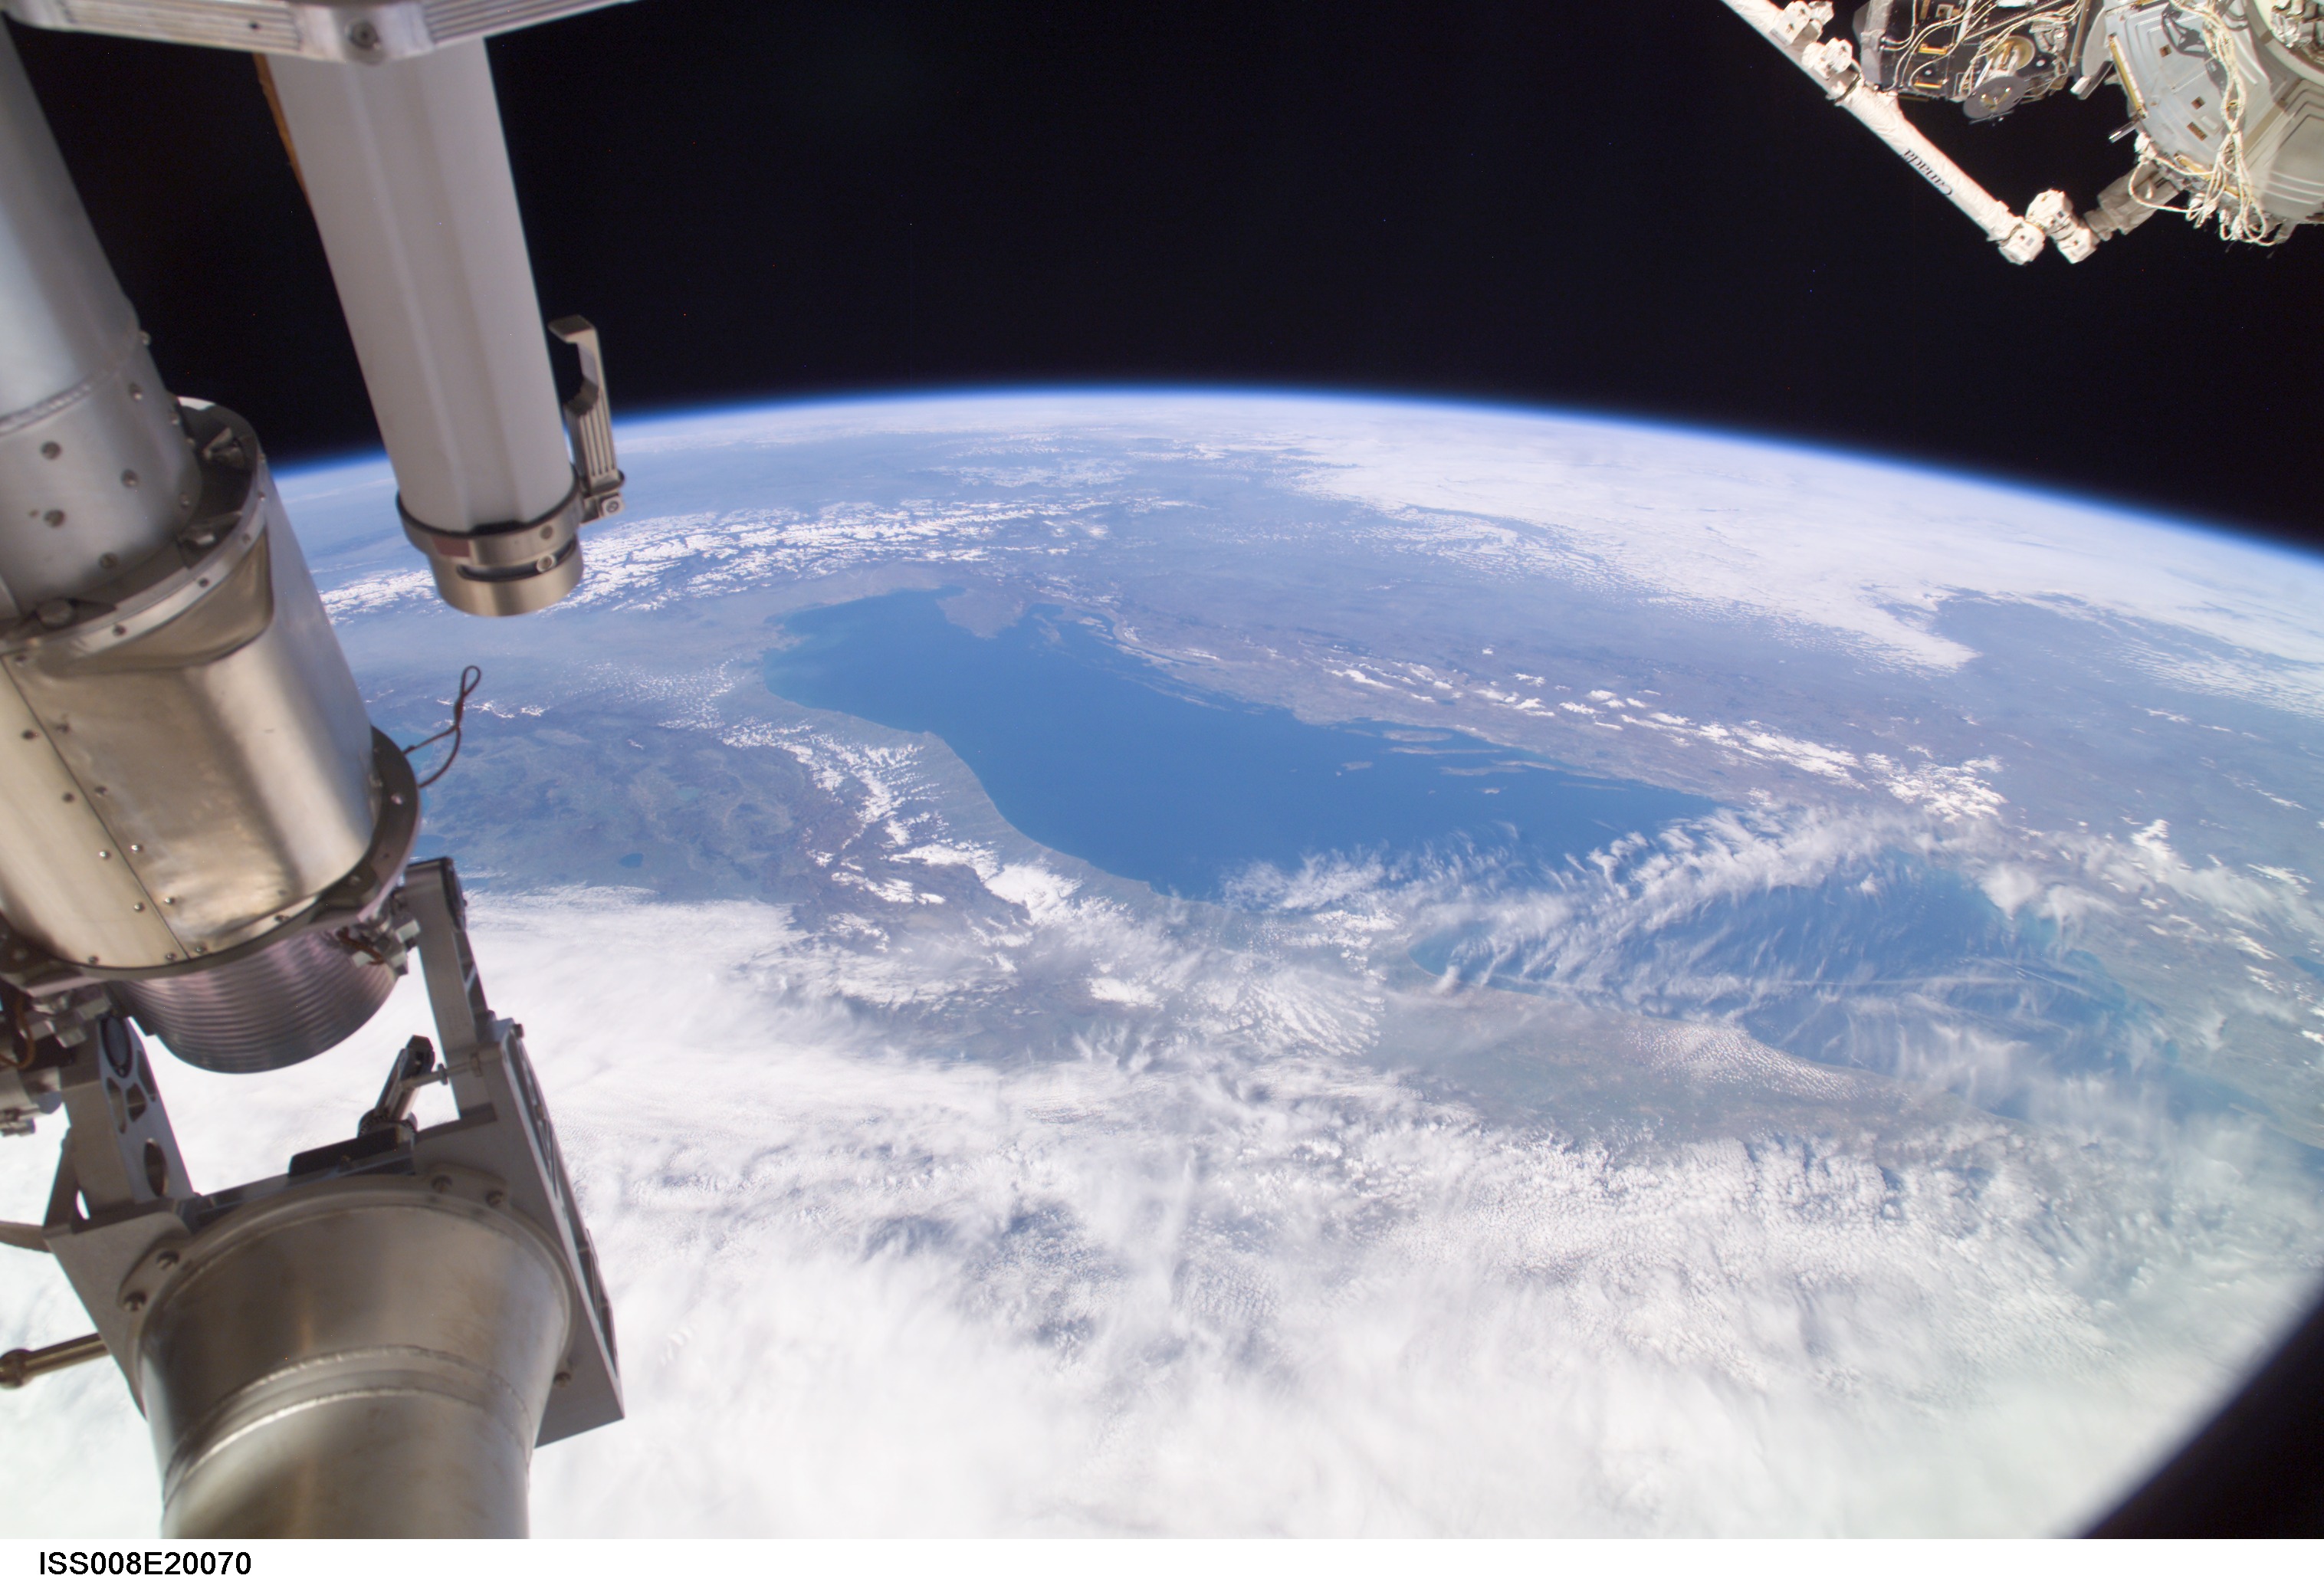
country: ITALY
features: ADRIATIC S., CROATIA, MONTENEGRO, ATMOSPHERIC LIMB
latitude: 42.5
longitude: 15.0
